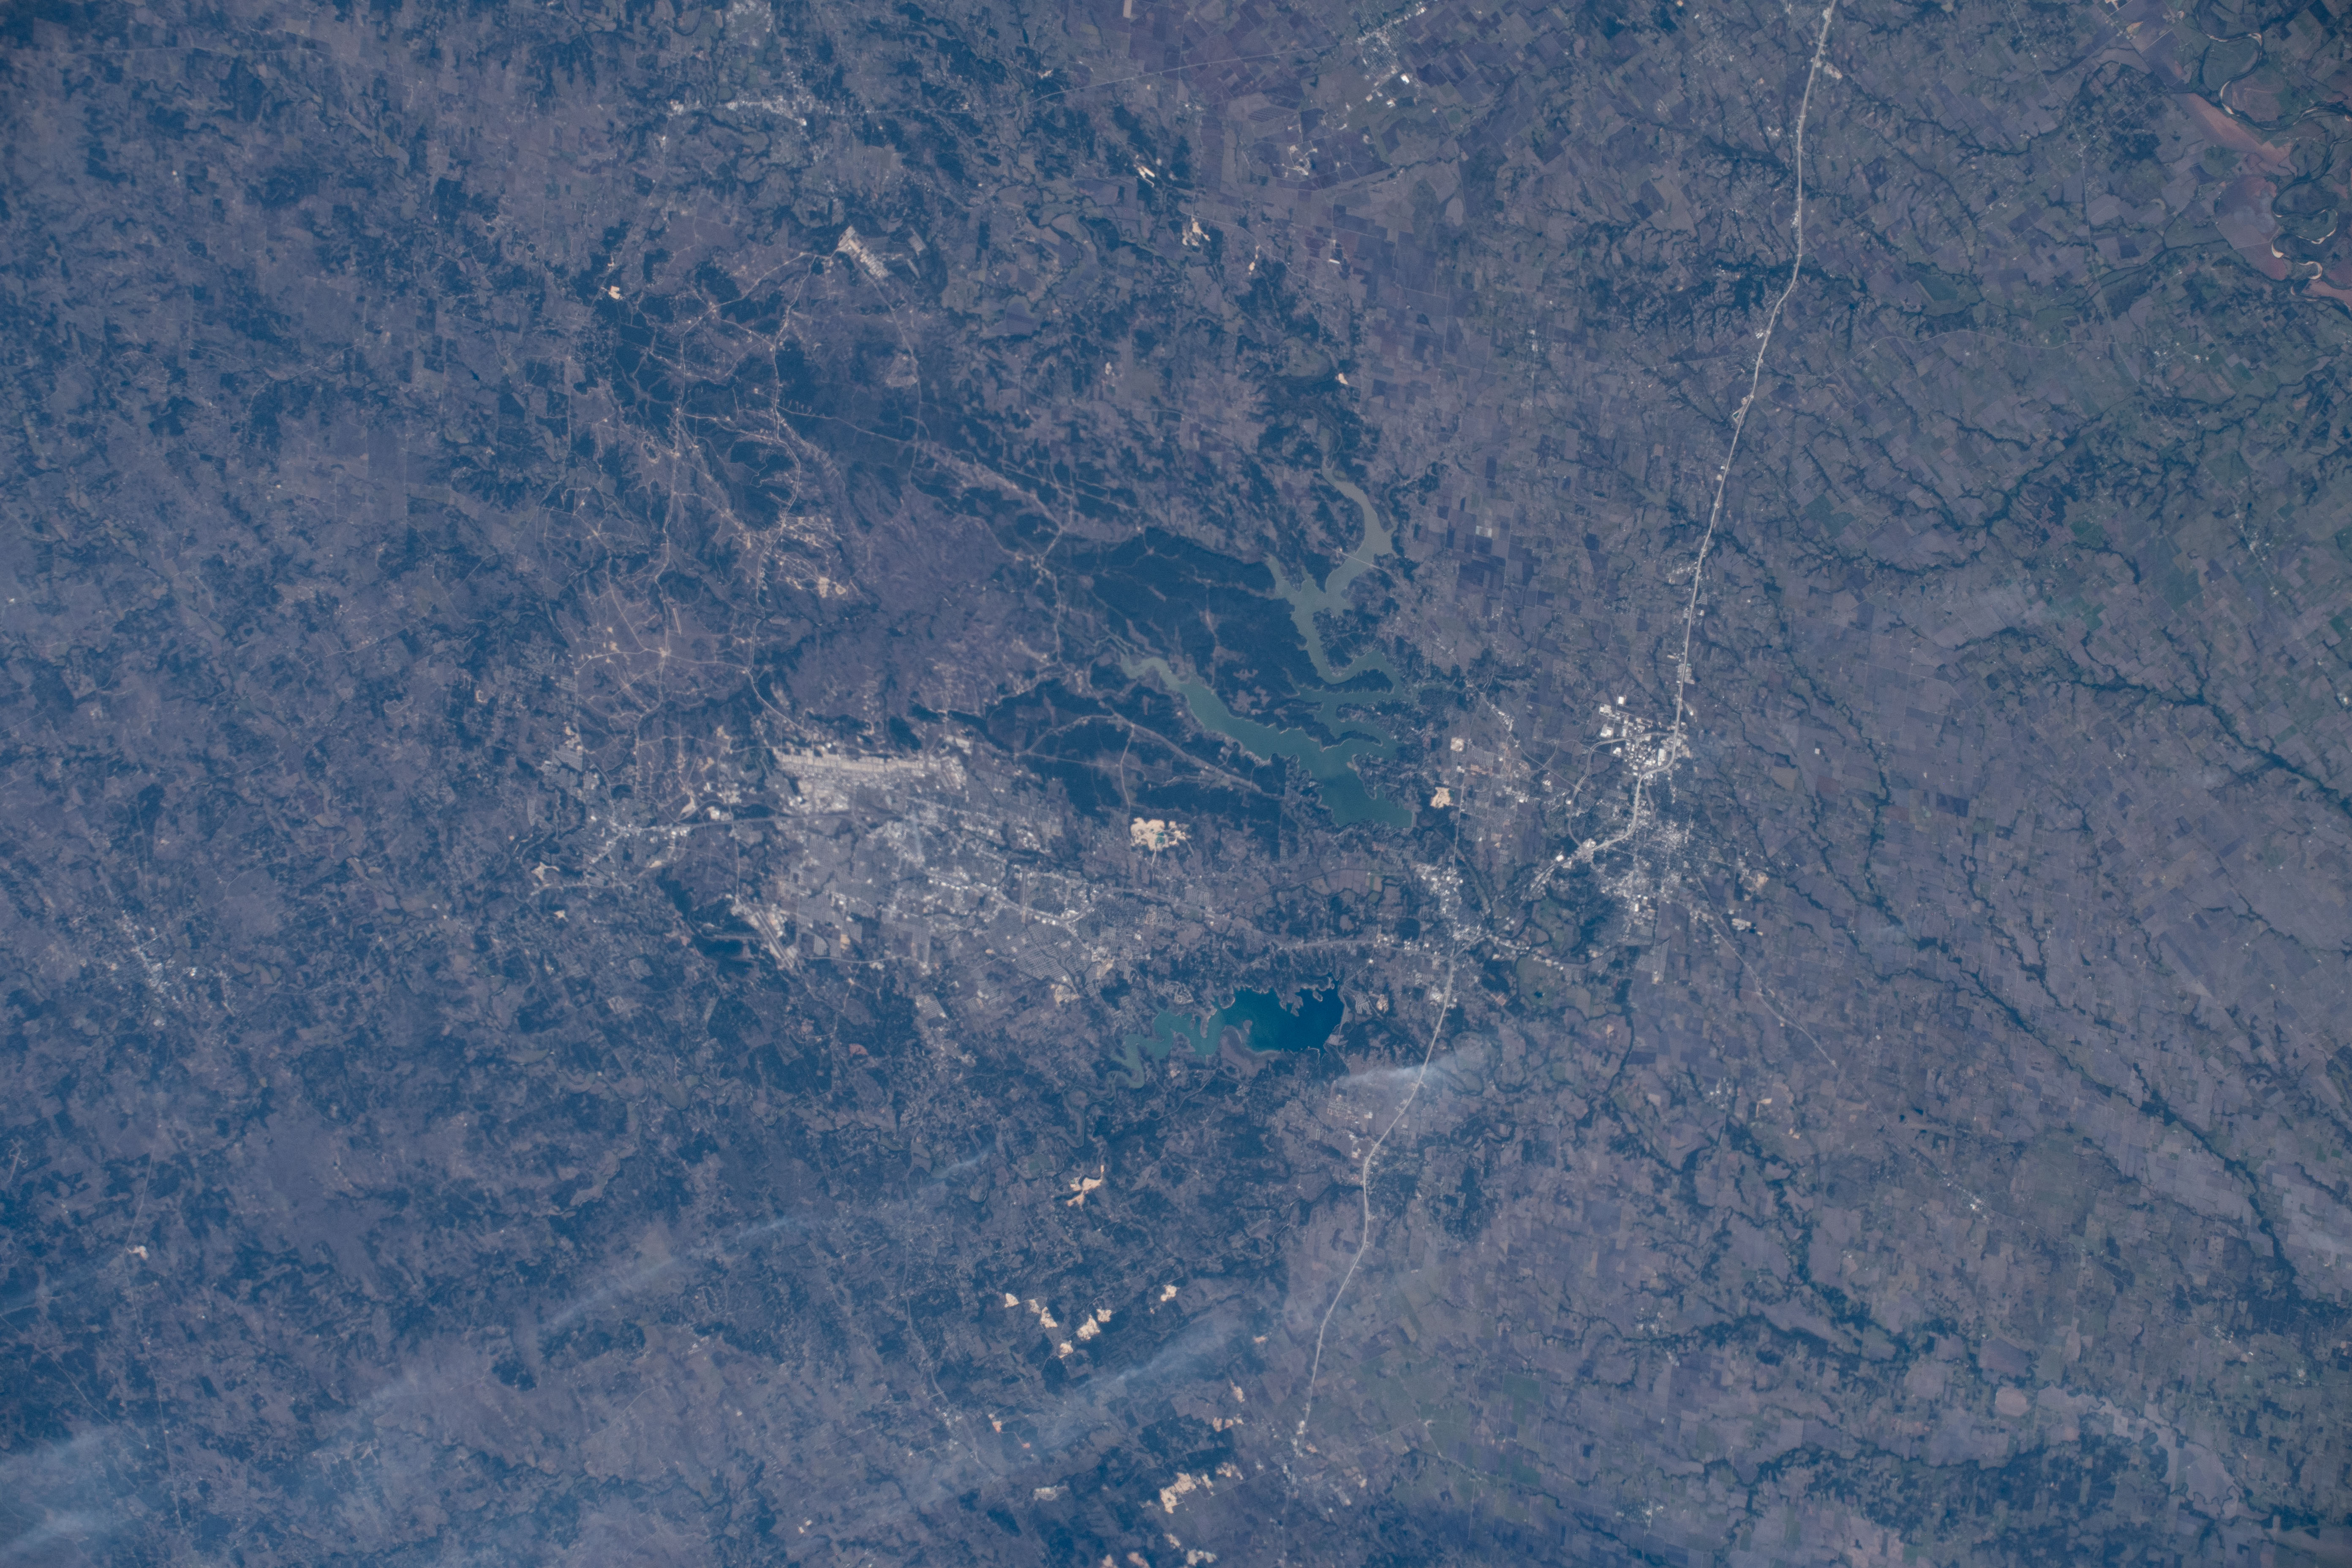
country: USA-OKLAHOMA
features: LAKE TEXOMA, RED RIVER
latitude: 33.8
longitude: -96.7
